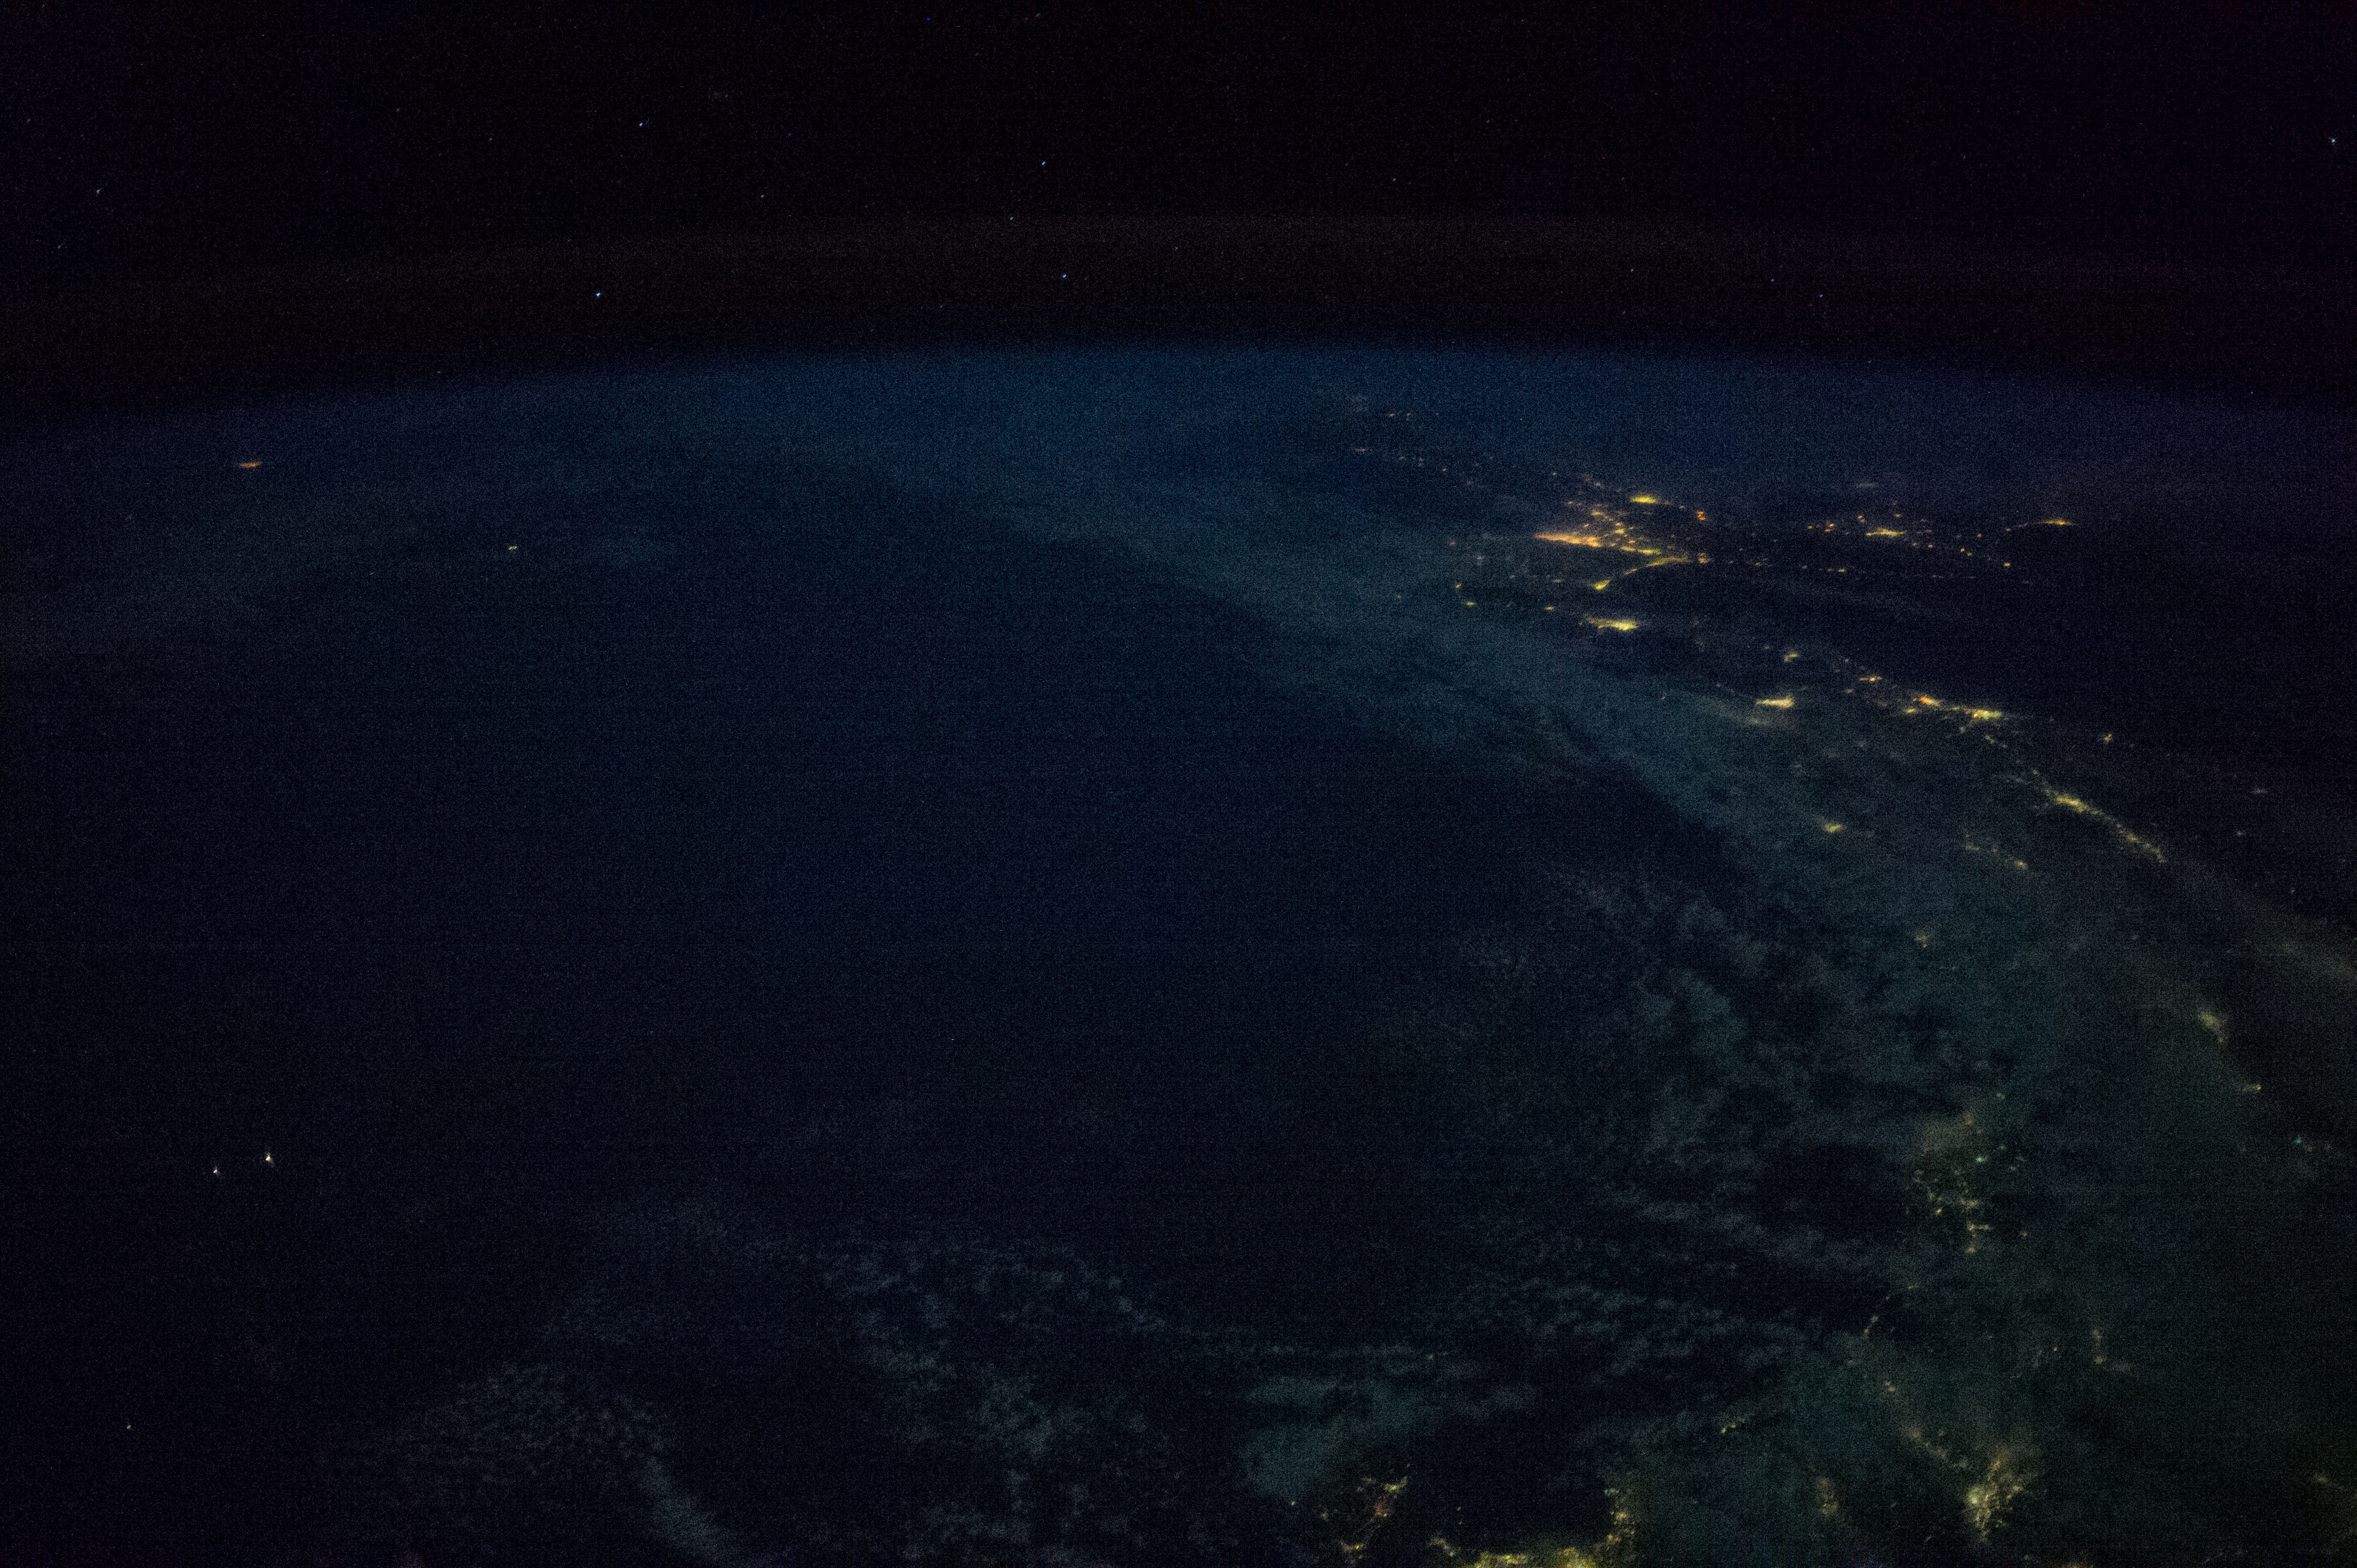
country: JAPAN
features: SEA OF JAPAN, NIIGATA, FUKUOKA, NIGHTLIGHTS, EARTH LIMB
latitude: 41.3
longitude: 139.2
